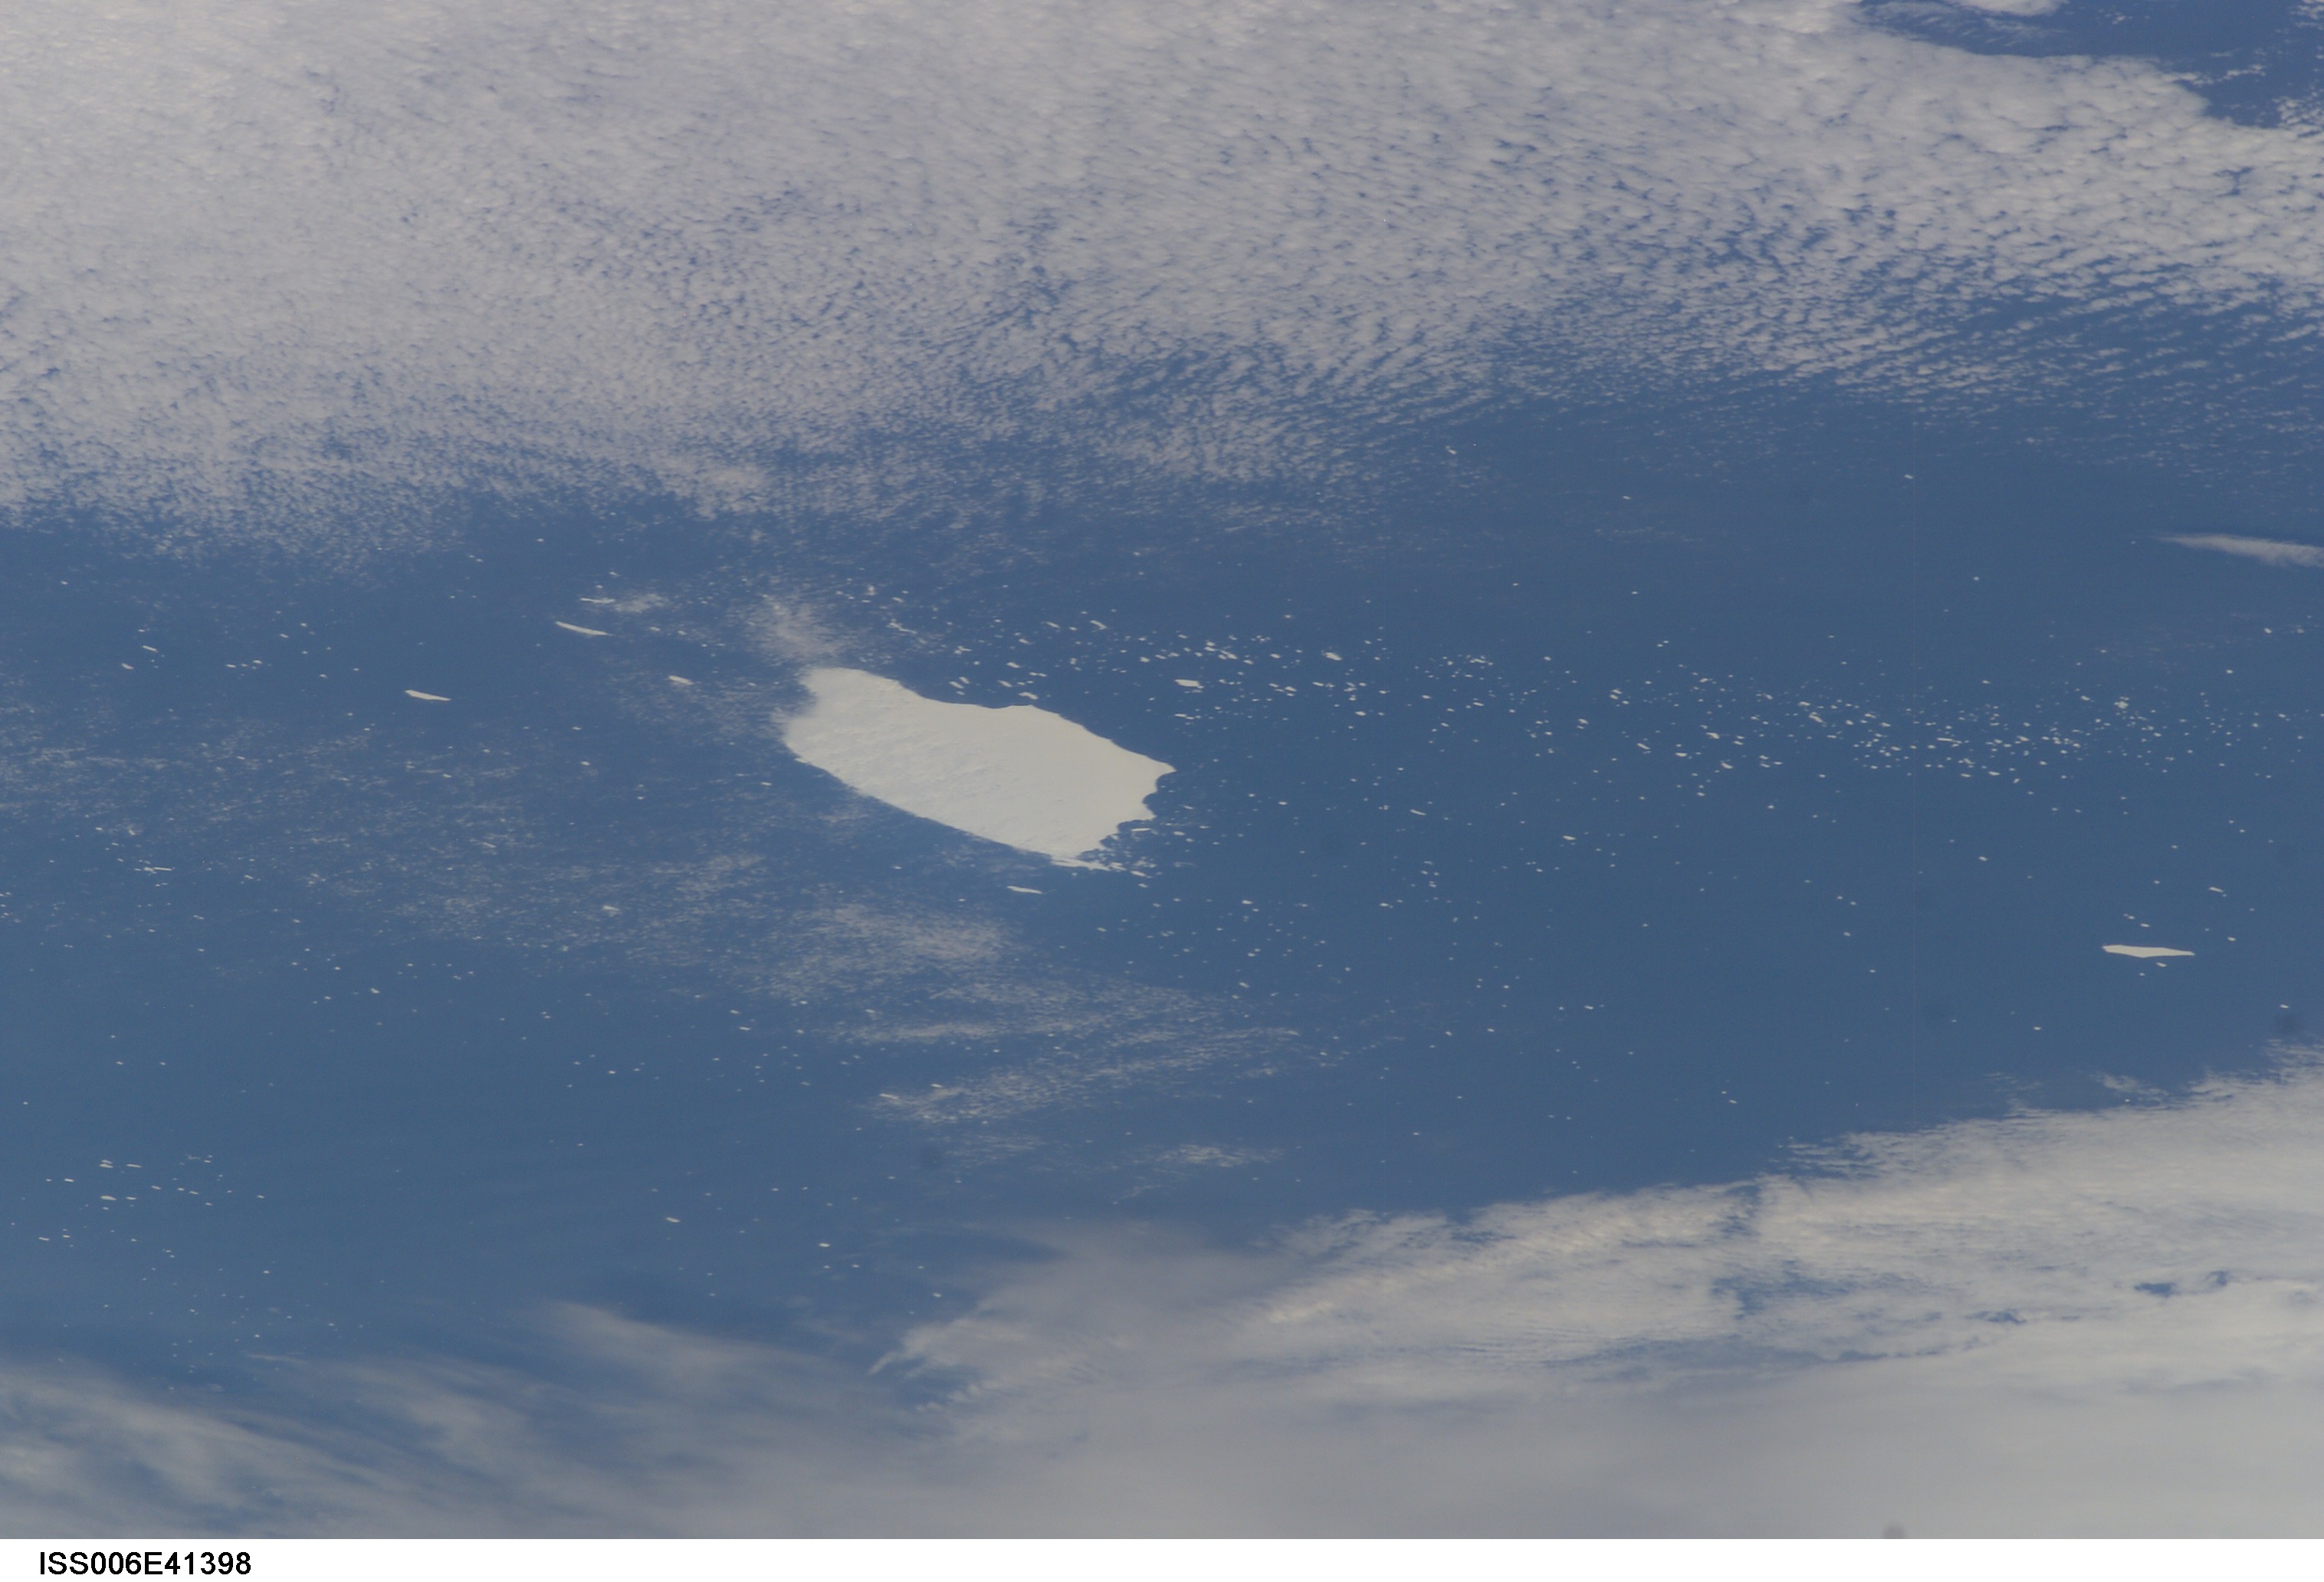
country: ATLANTIC OCEAN
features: ICEBERG
